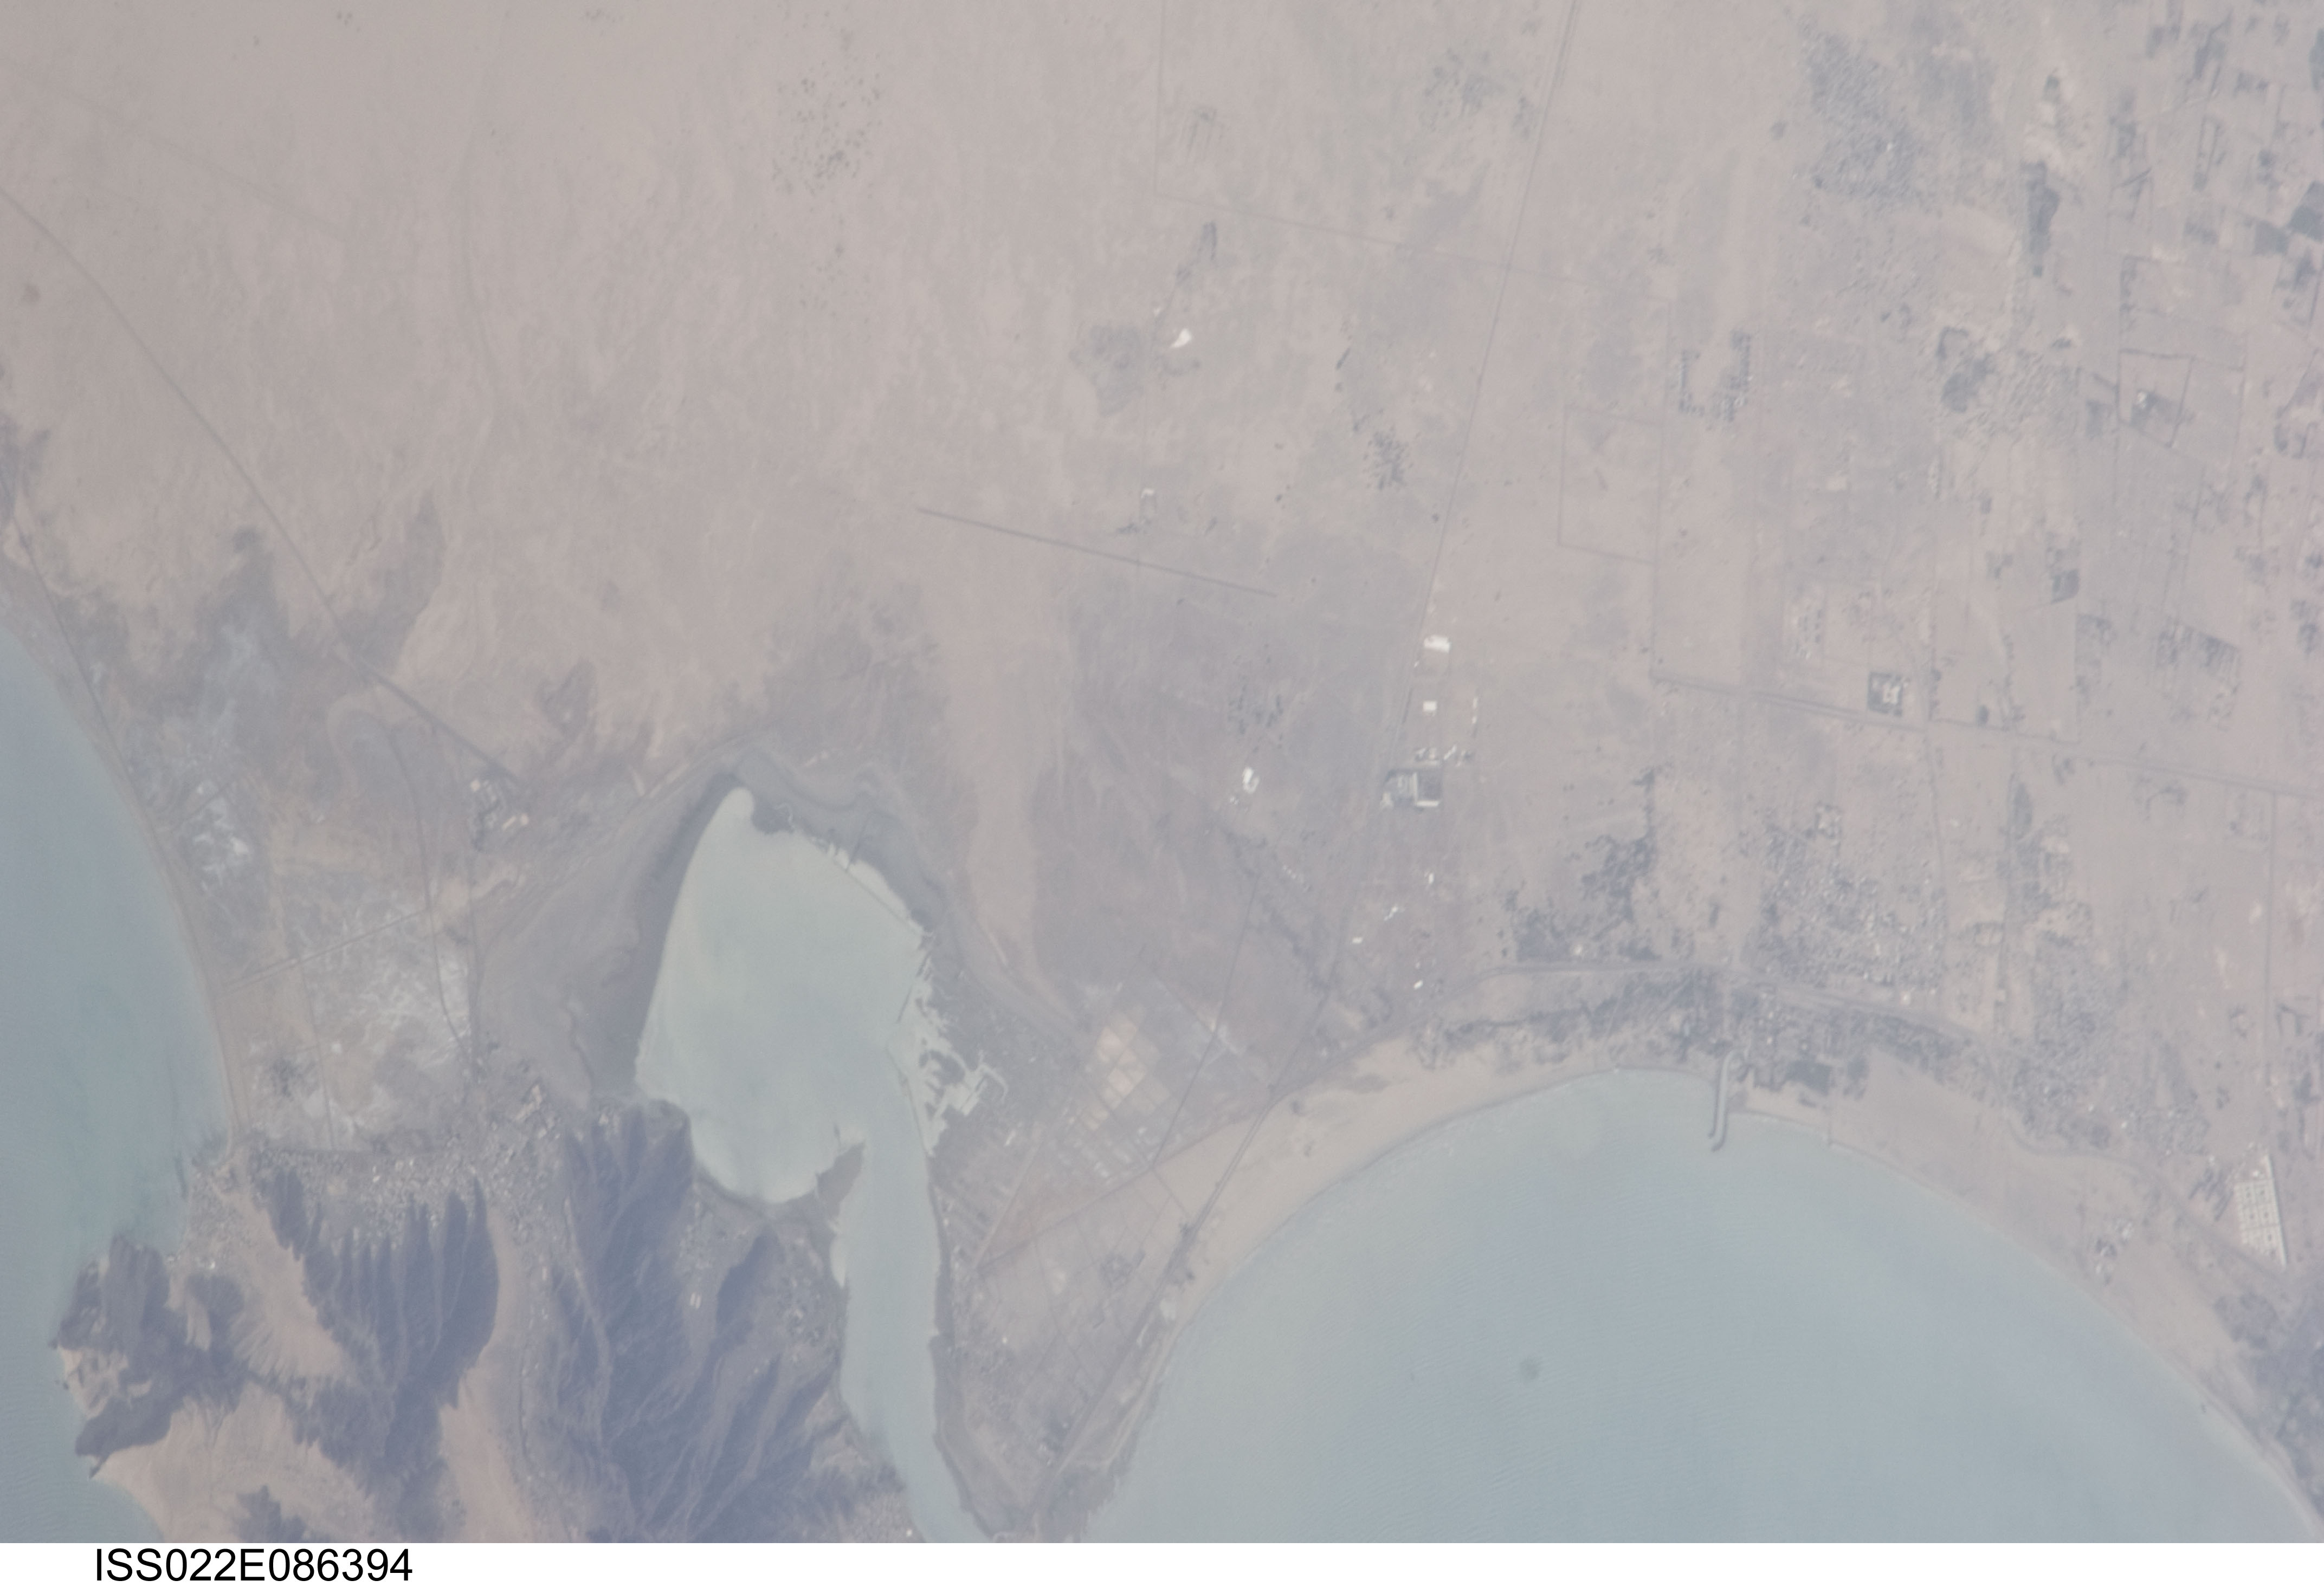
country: YEMEN
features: GHADIR AREA, DESERT, BAY
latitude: 12.8
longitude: 44.9
